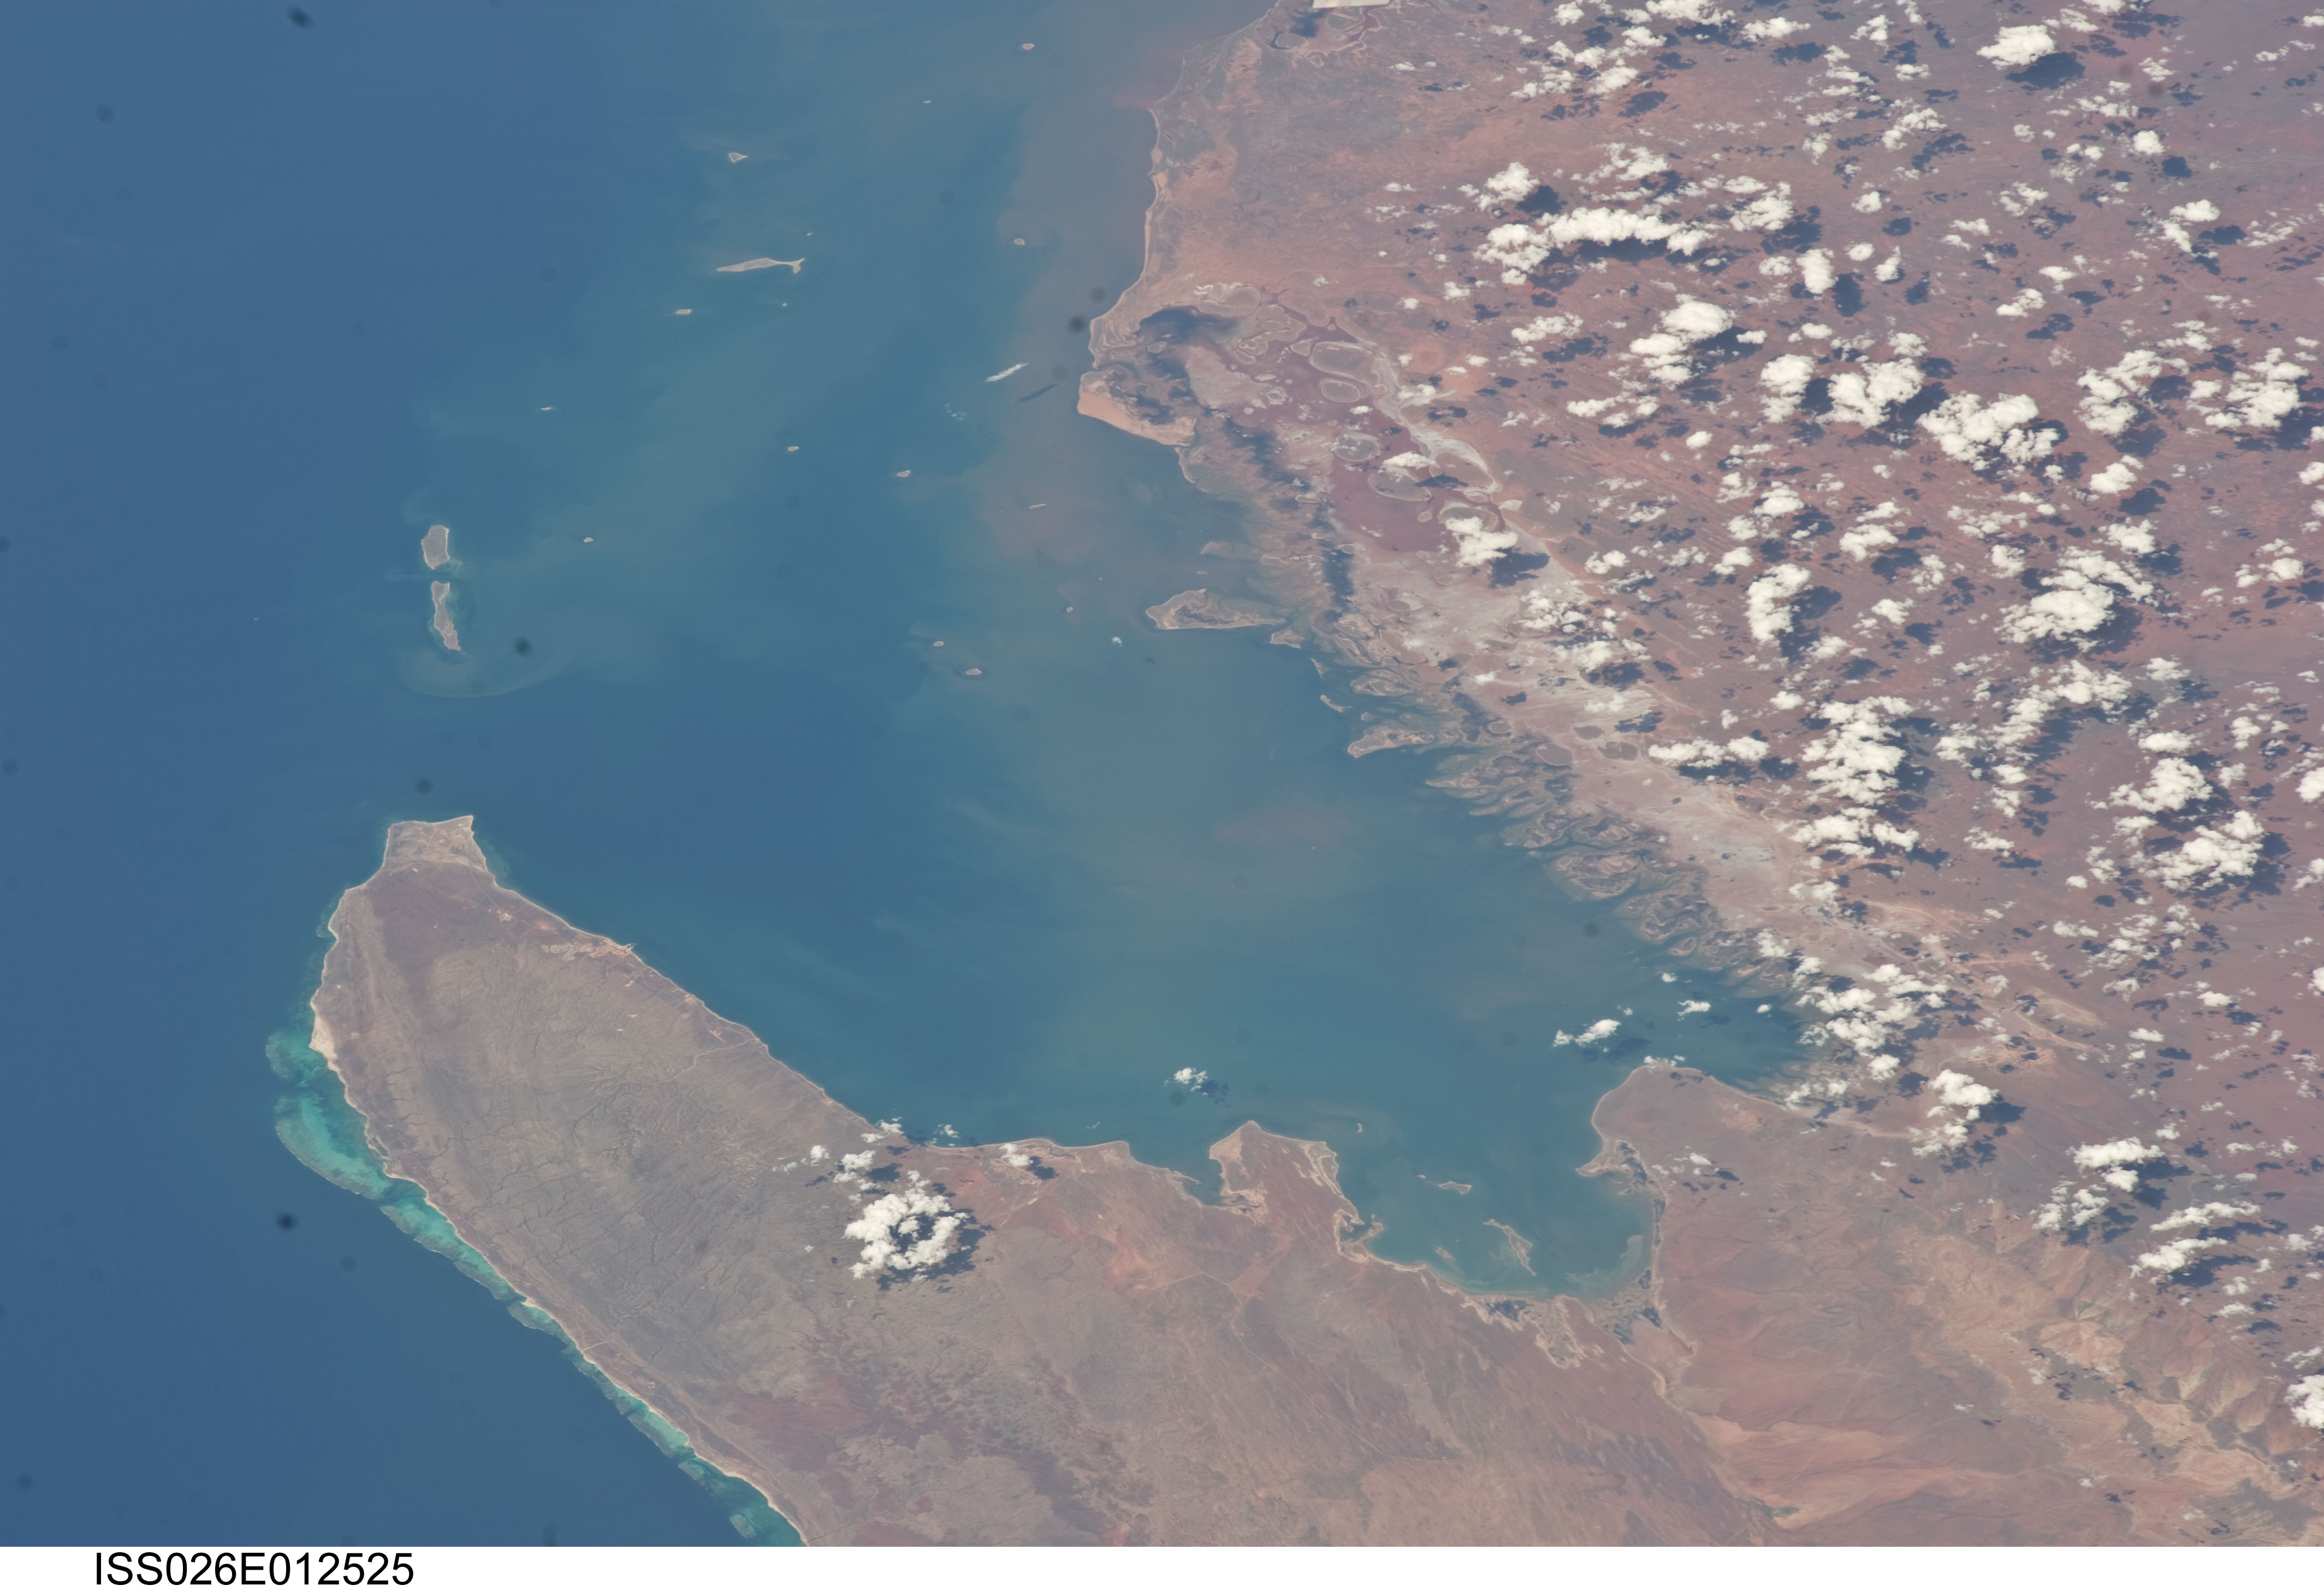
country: AUSTRALIA-WA
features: INDIAN O., EXMOUTH G., EXMOUTH PEN., MURION I., REEFS, SEDIMENT
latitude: -21.9
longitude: 114.4
